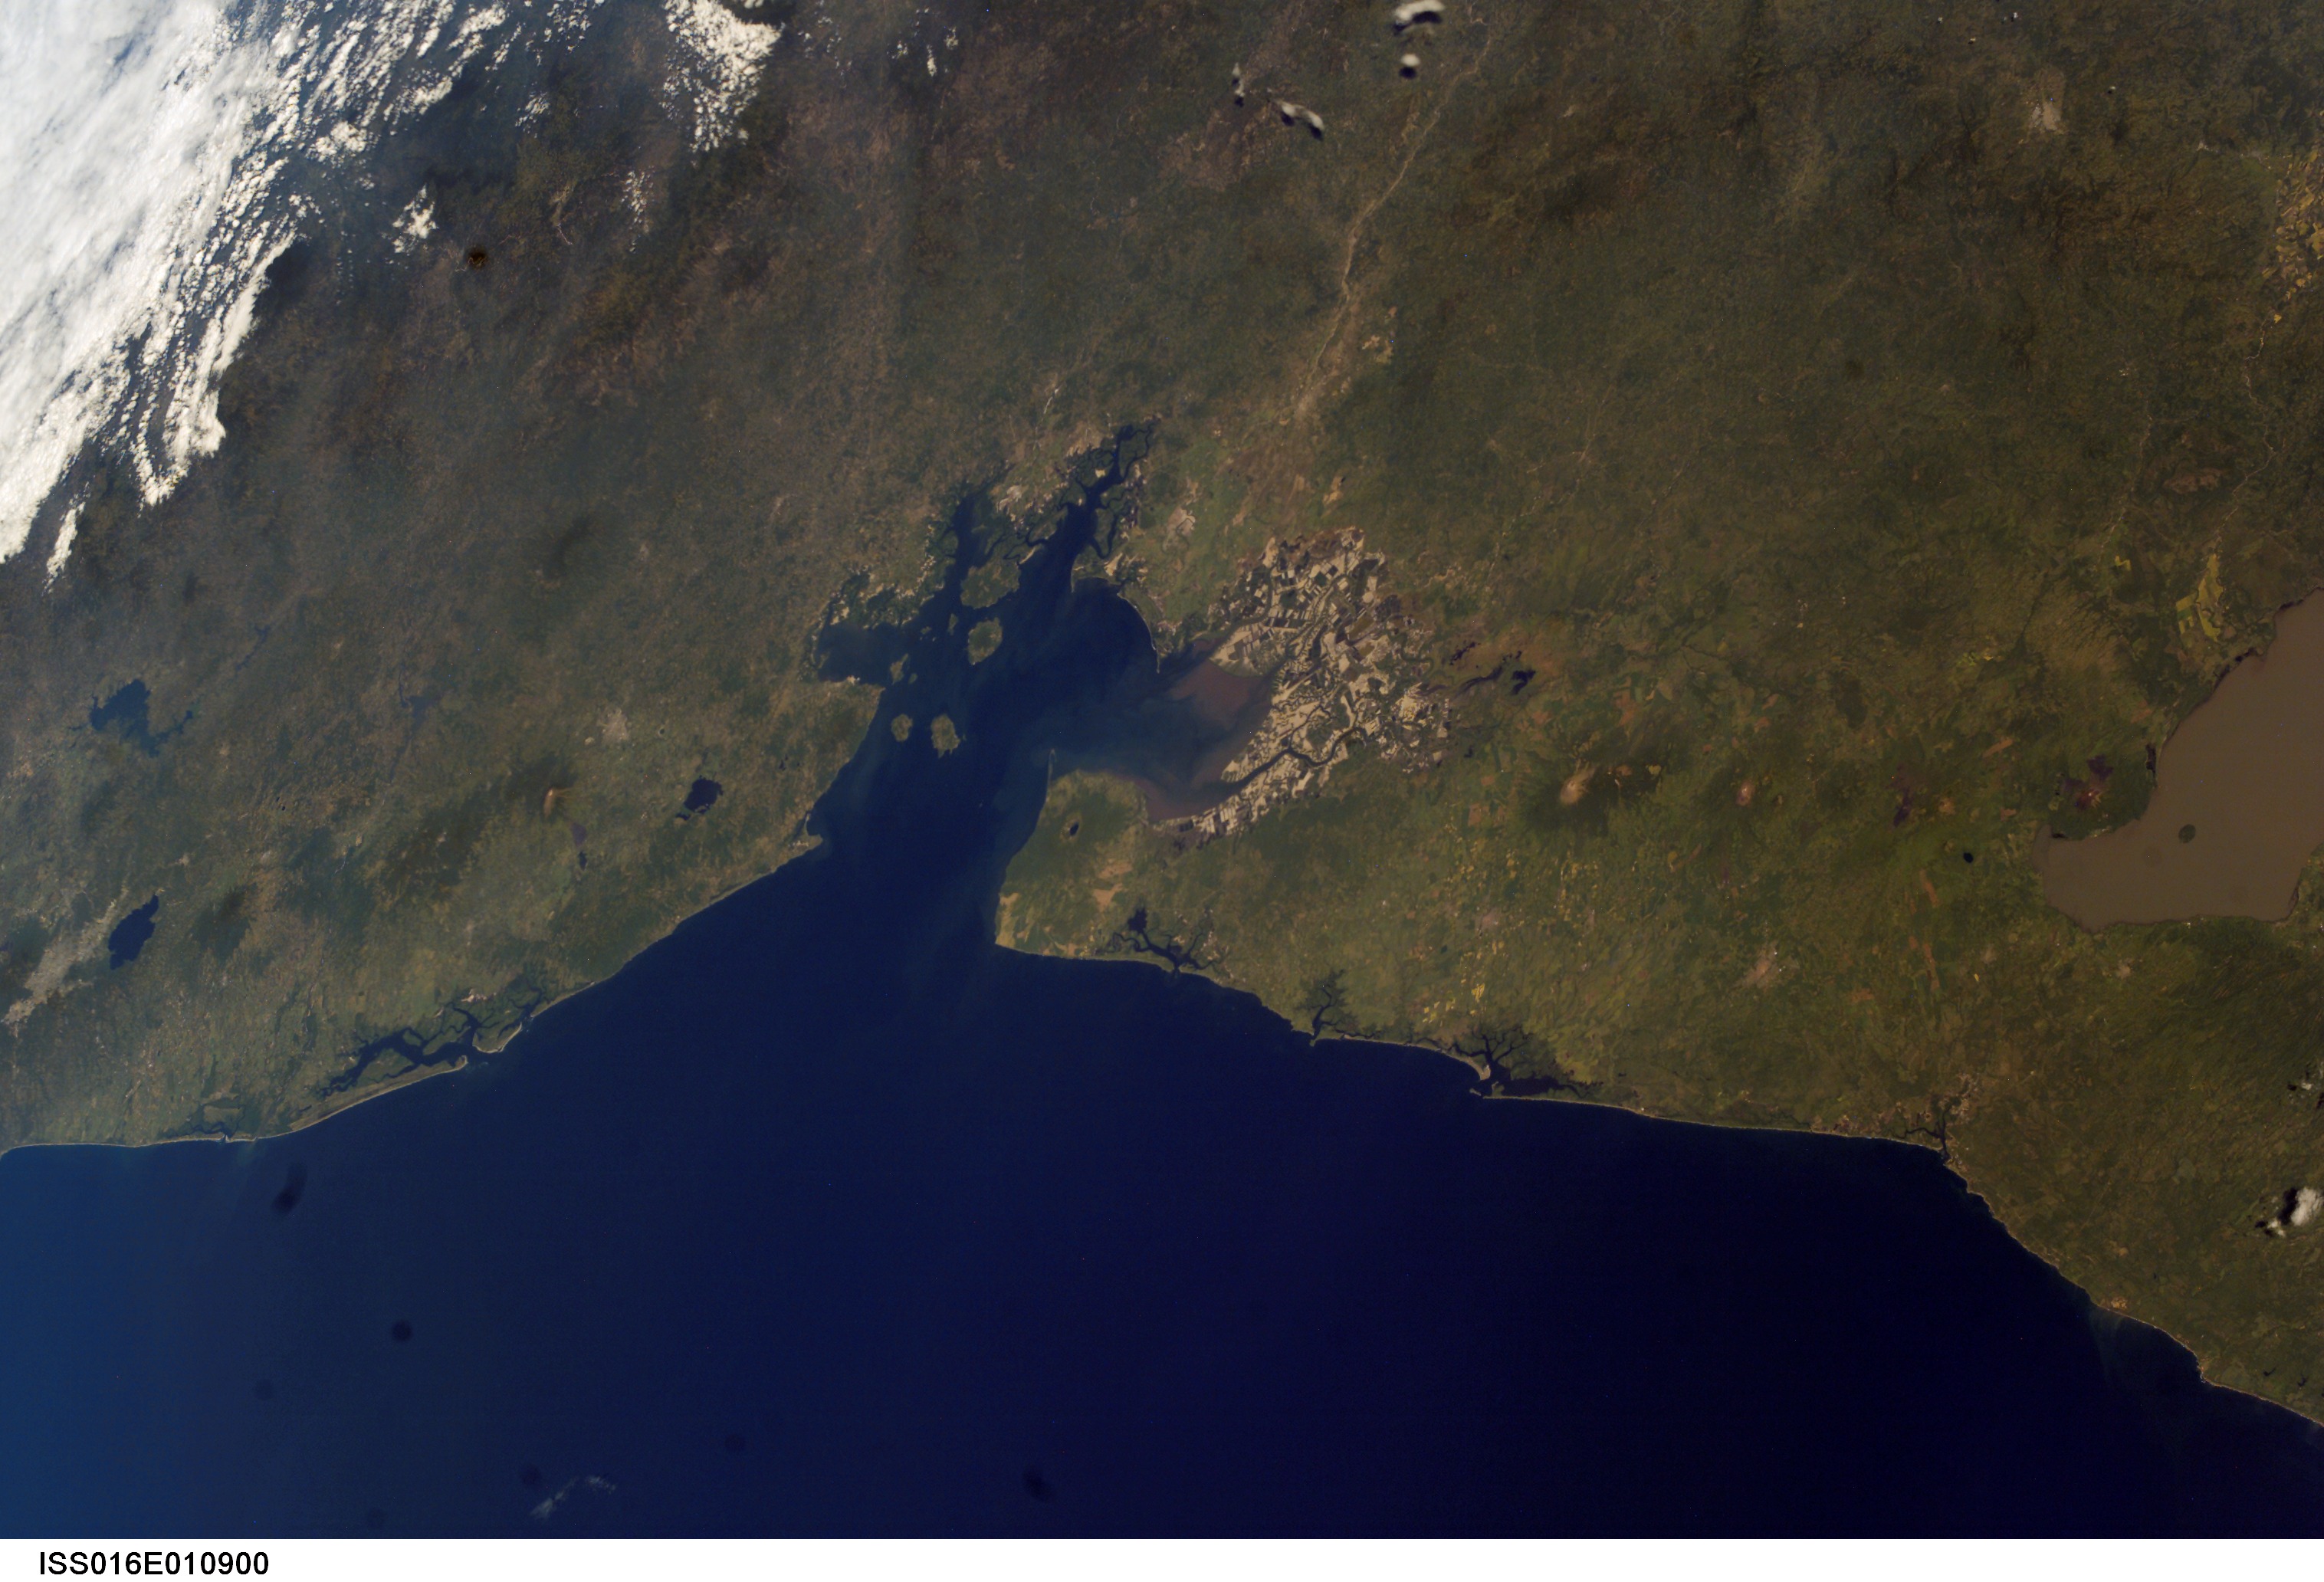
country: NICARAGUA
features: GULF OF FONSECA REGION
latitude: 13.0
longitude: -87.5
